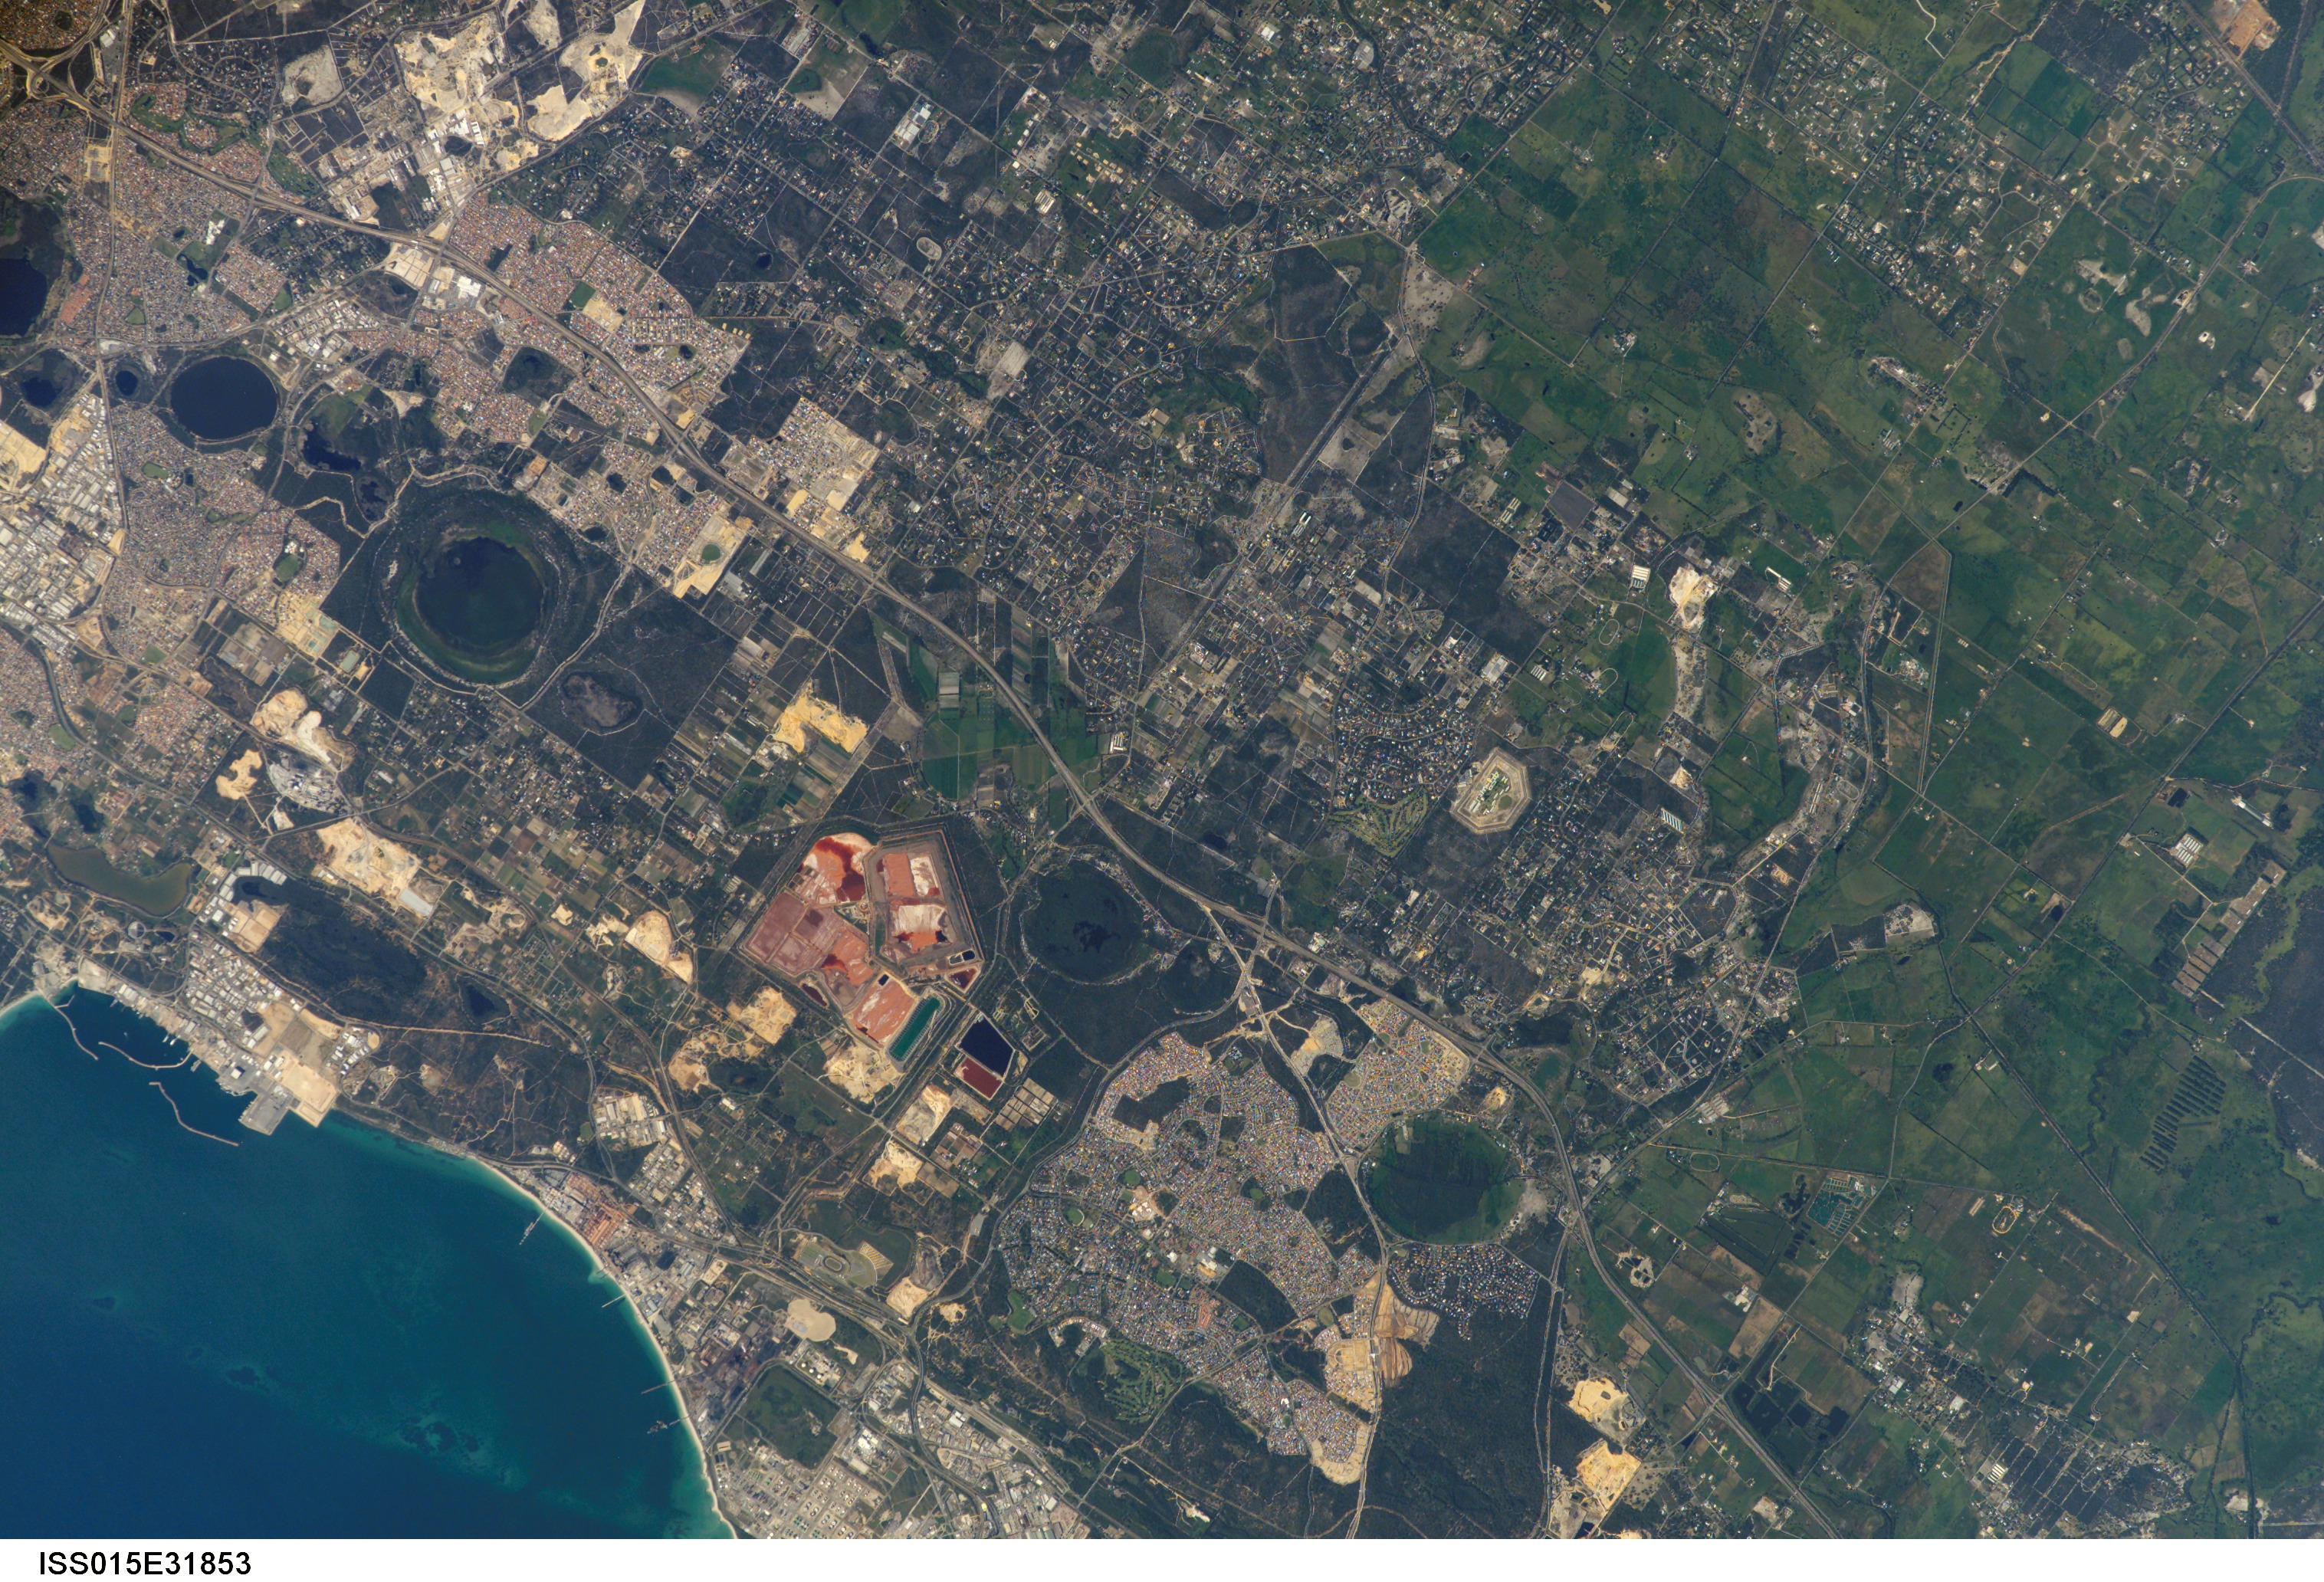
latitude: -32.2
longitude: 115.9
